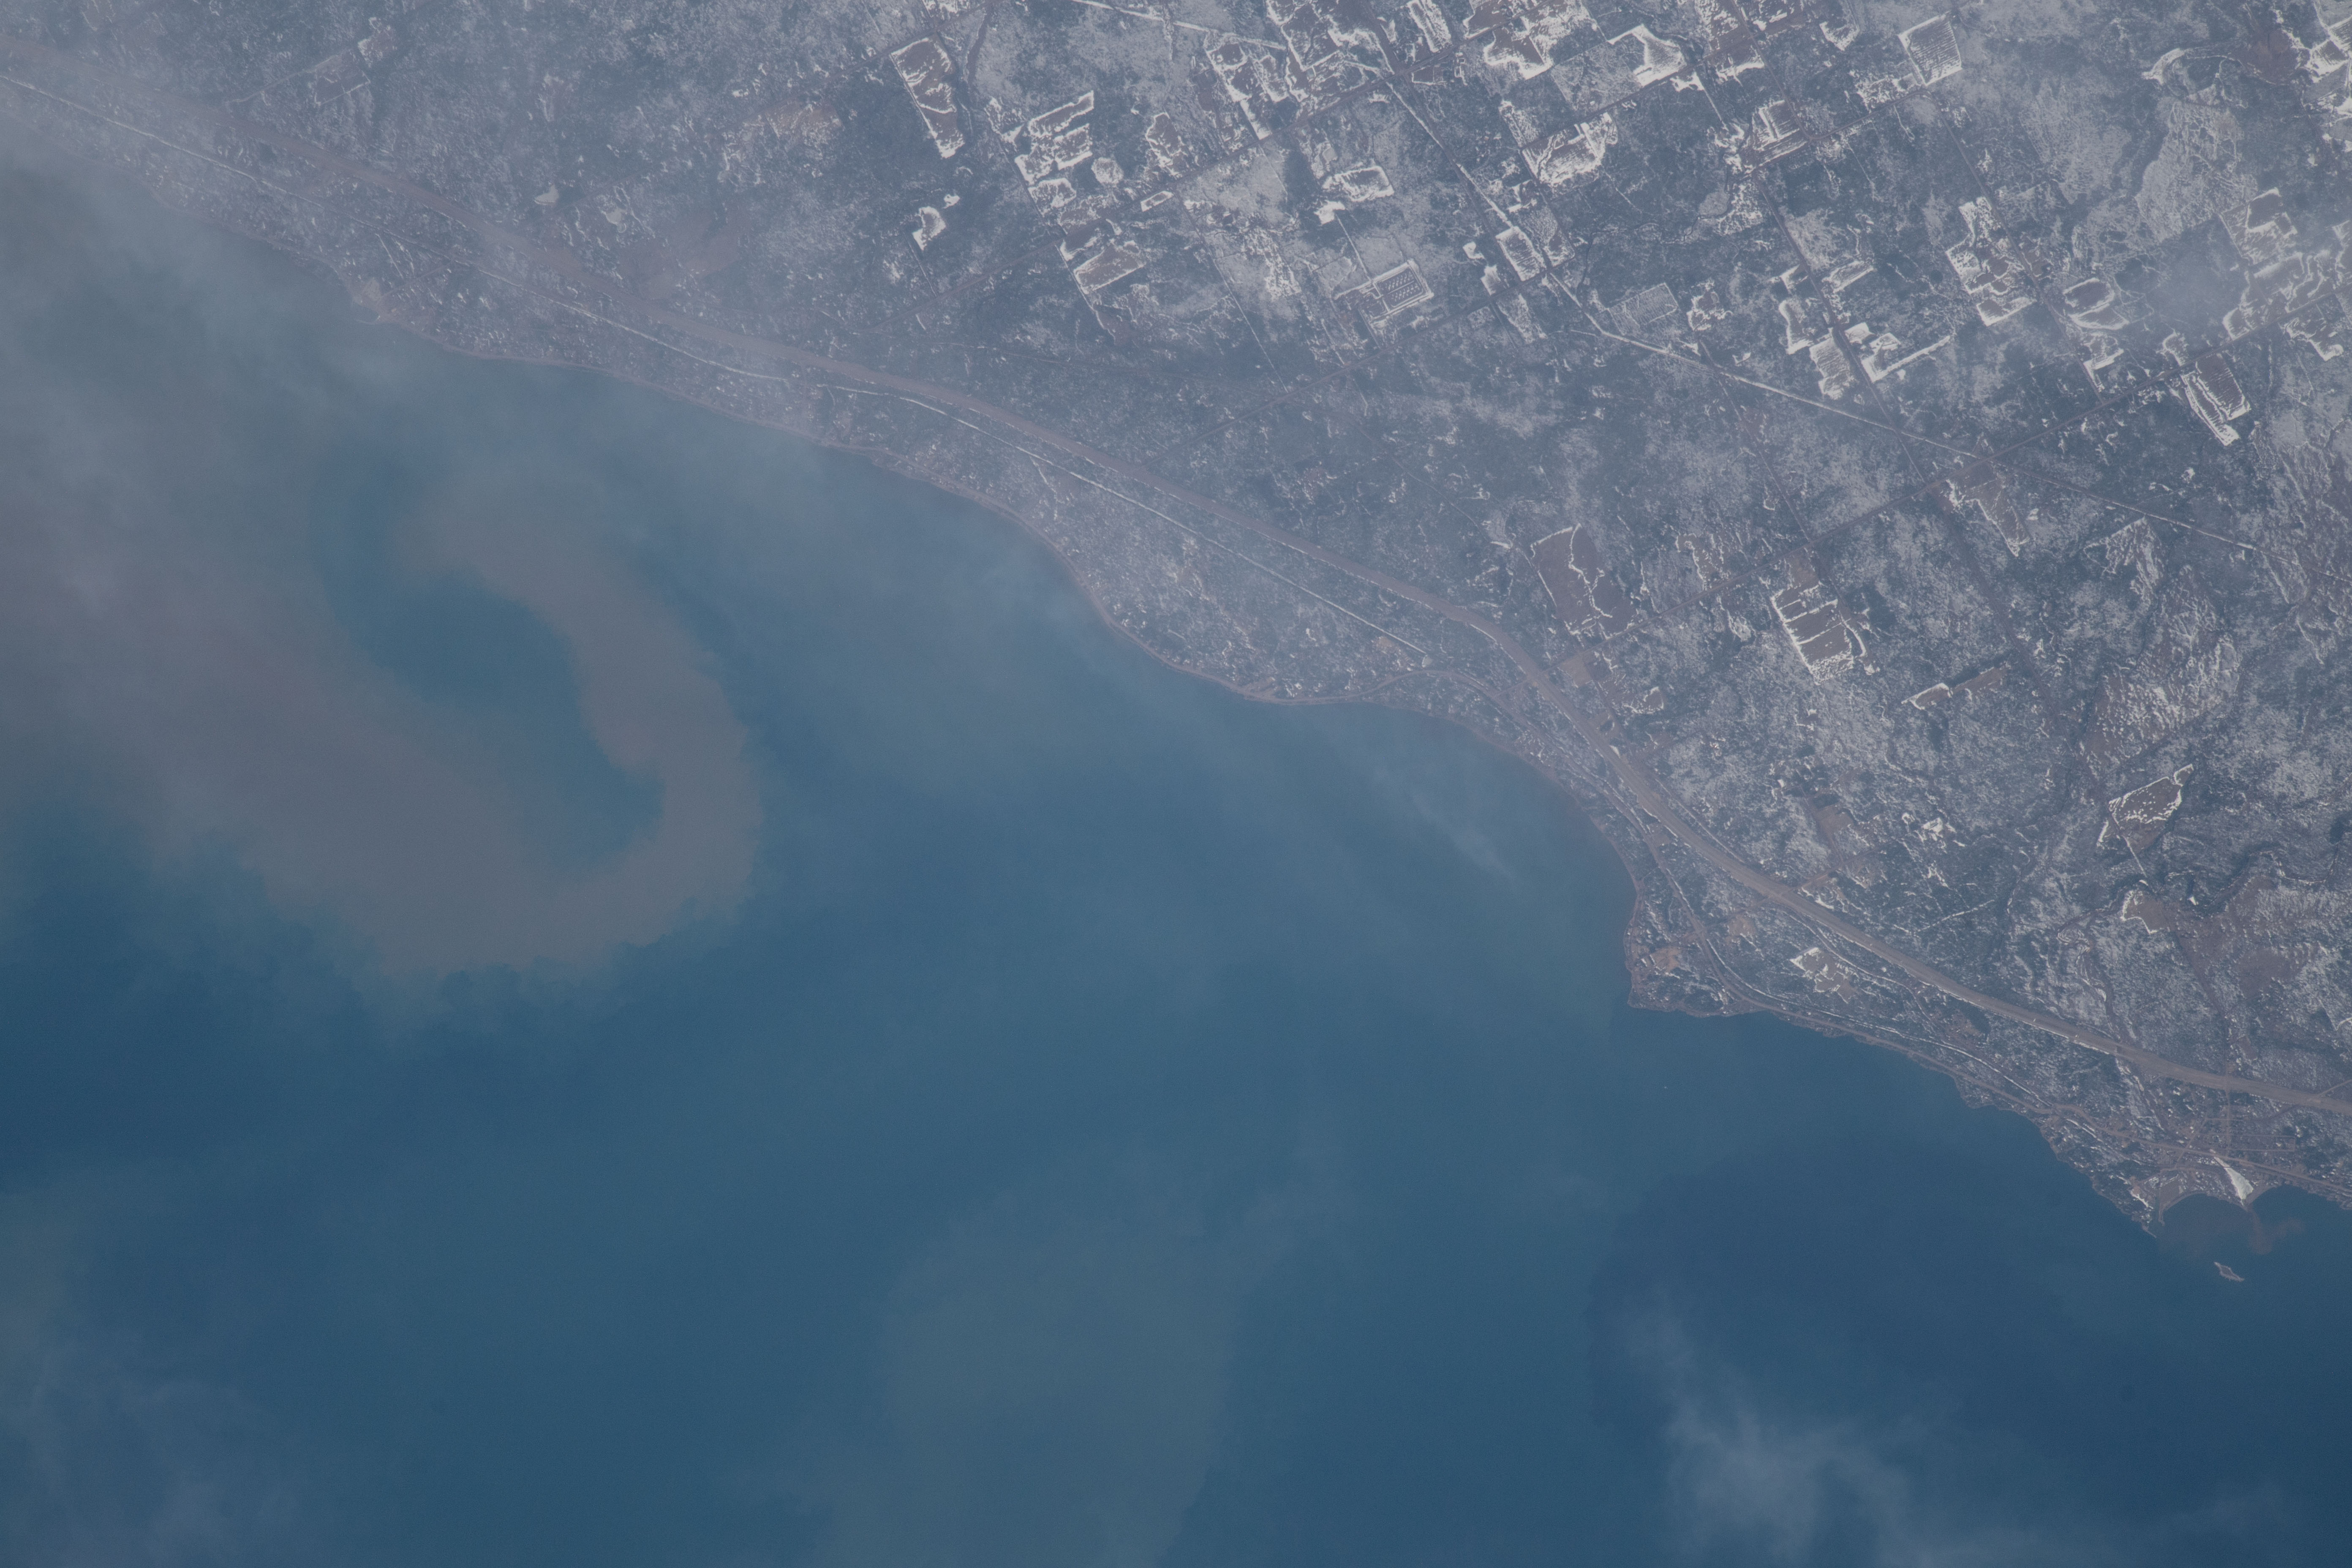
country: USA-MINNESOTA
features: FRENCH RIVER TOWN, PALMERS, LAKE SUPERIOR
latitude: 46.9
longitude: -91.8
